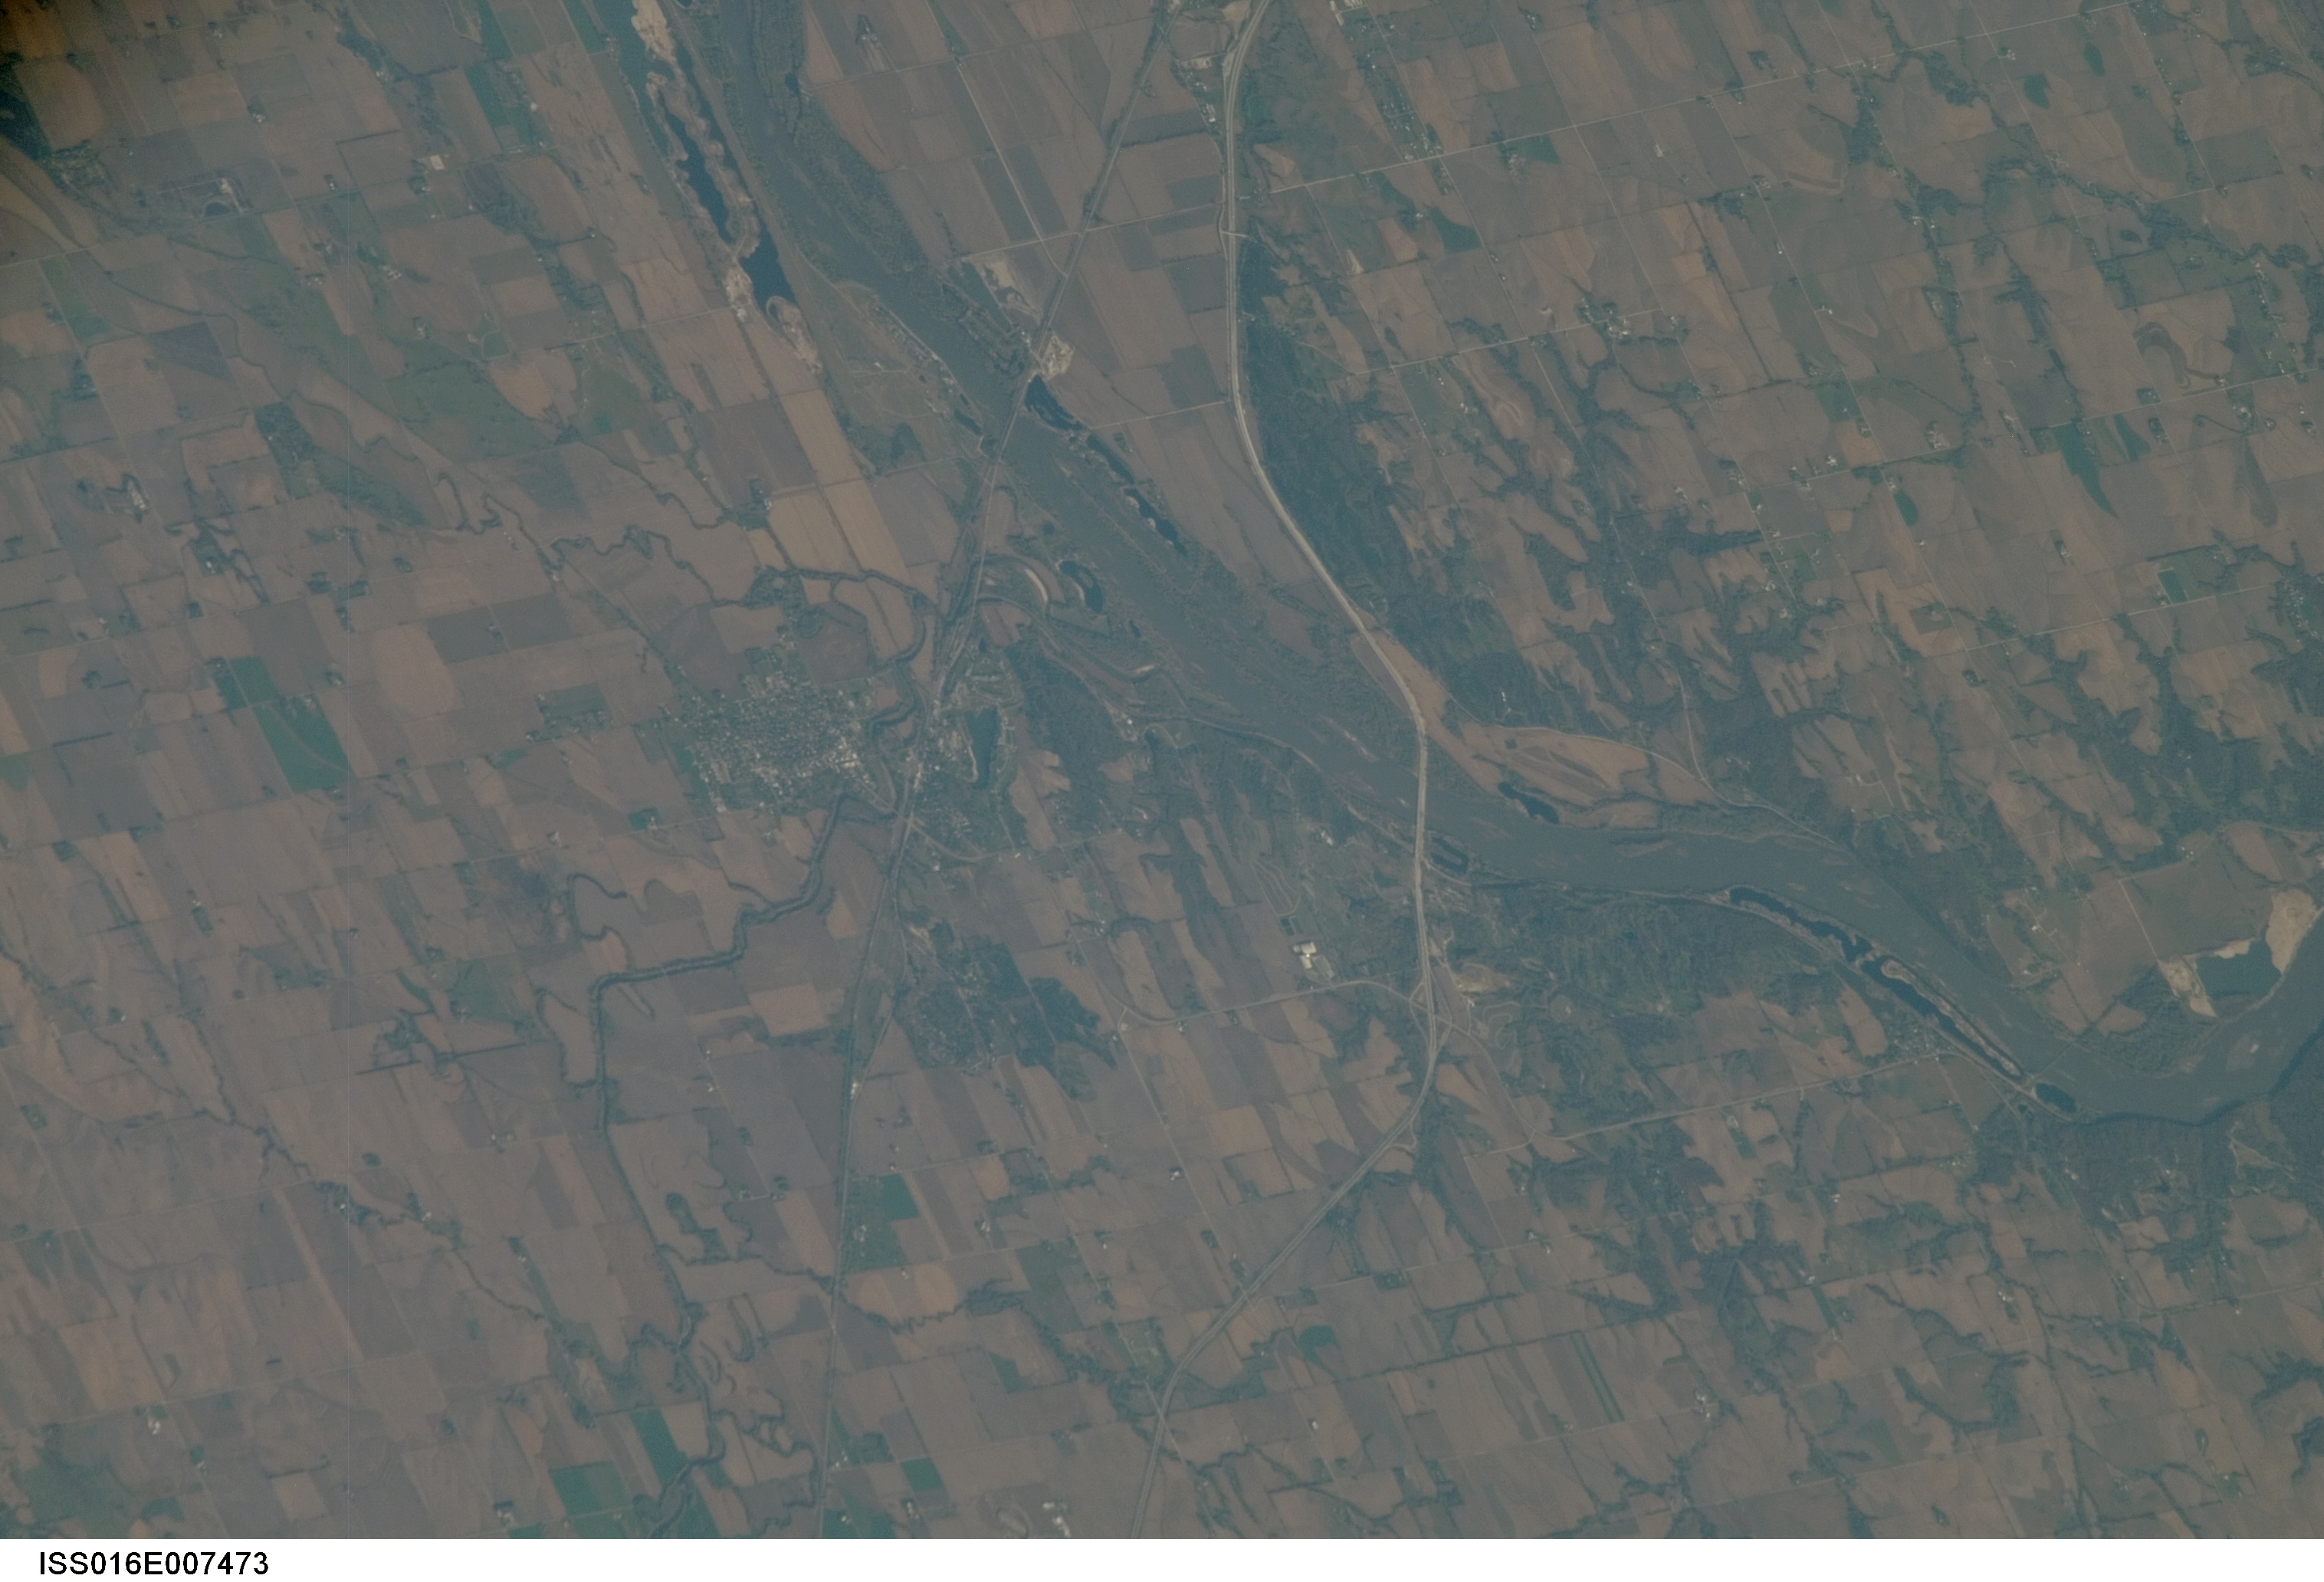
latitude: 41.0
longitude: -96.3
